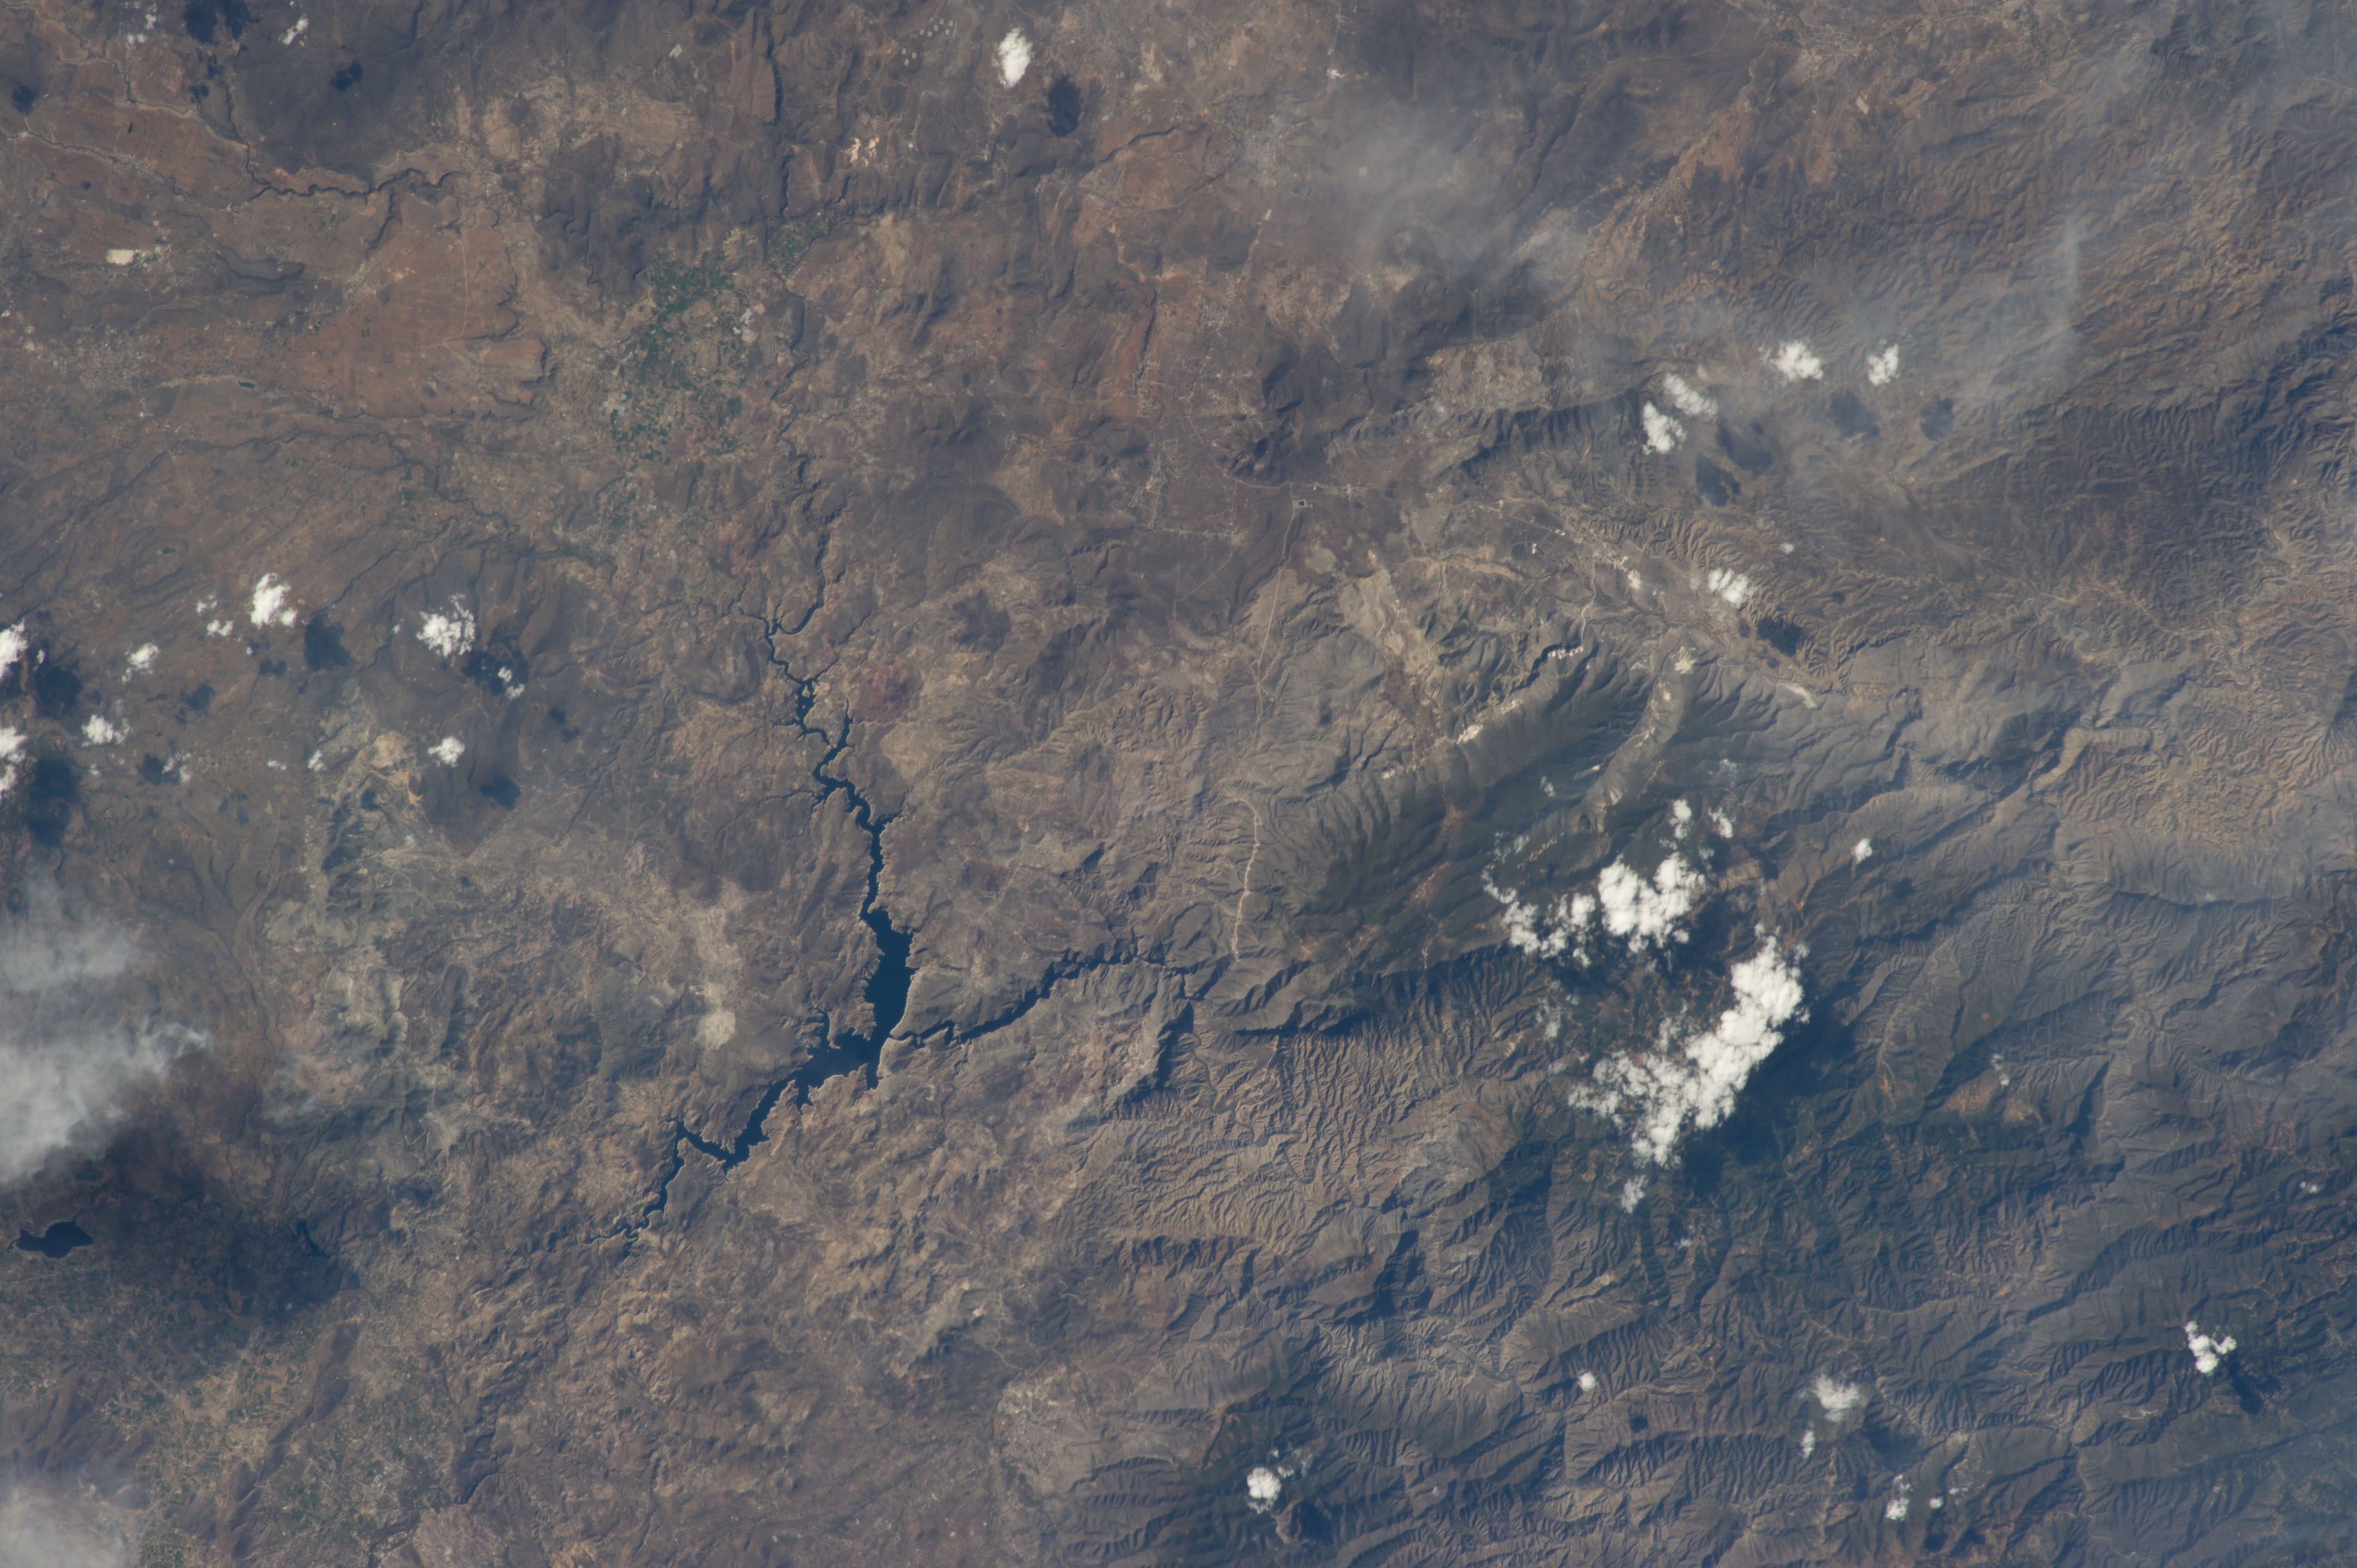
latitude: 20.7
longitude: -99.6
